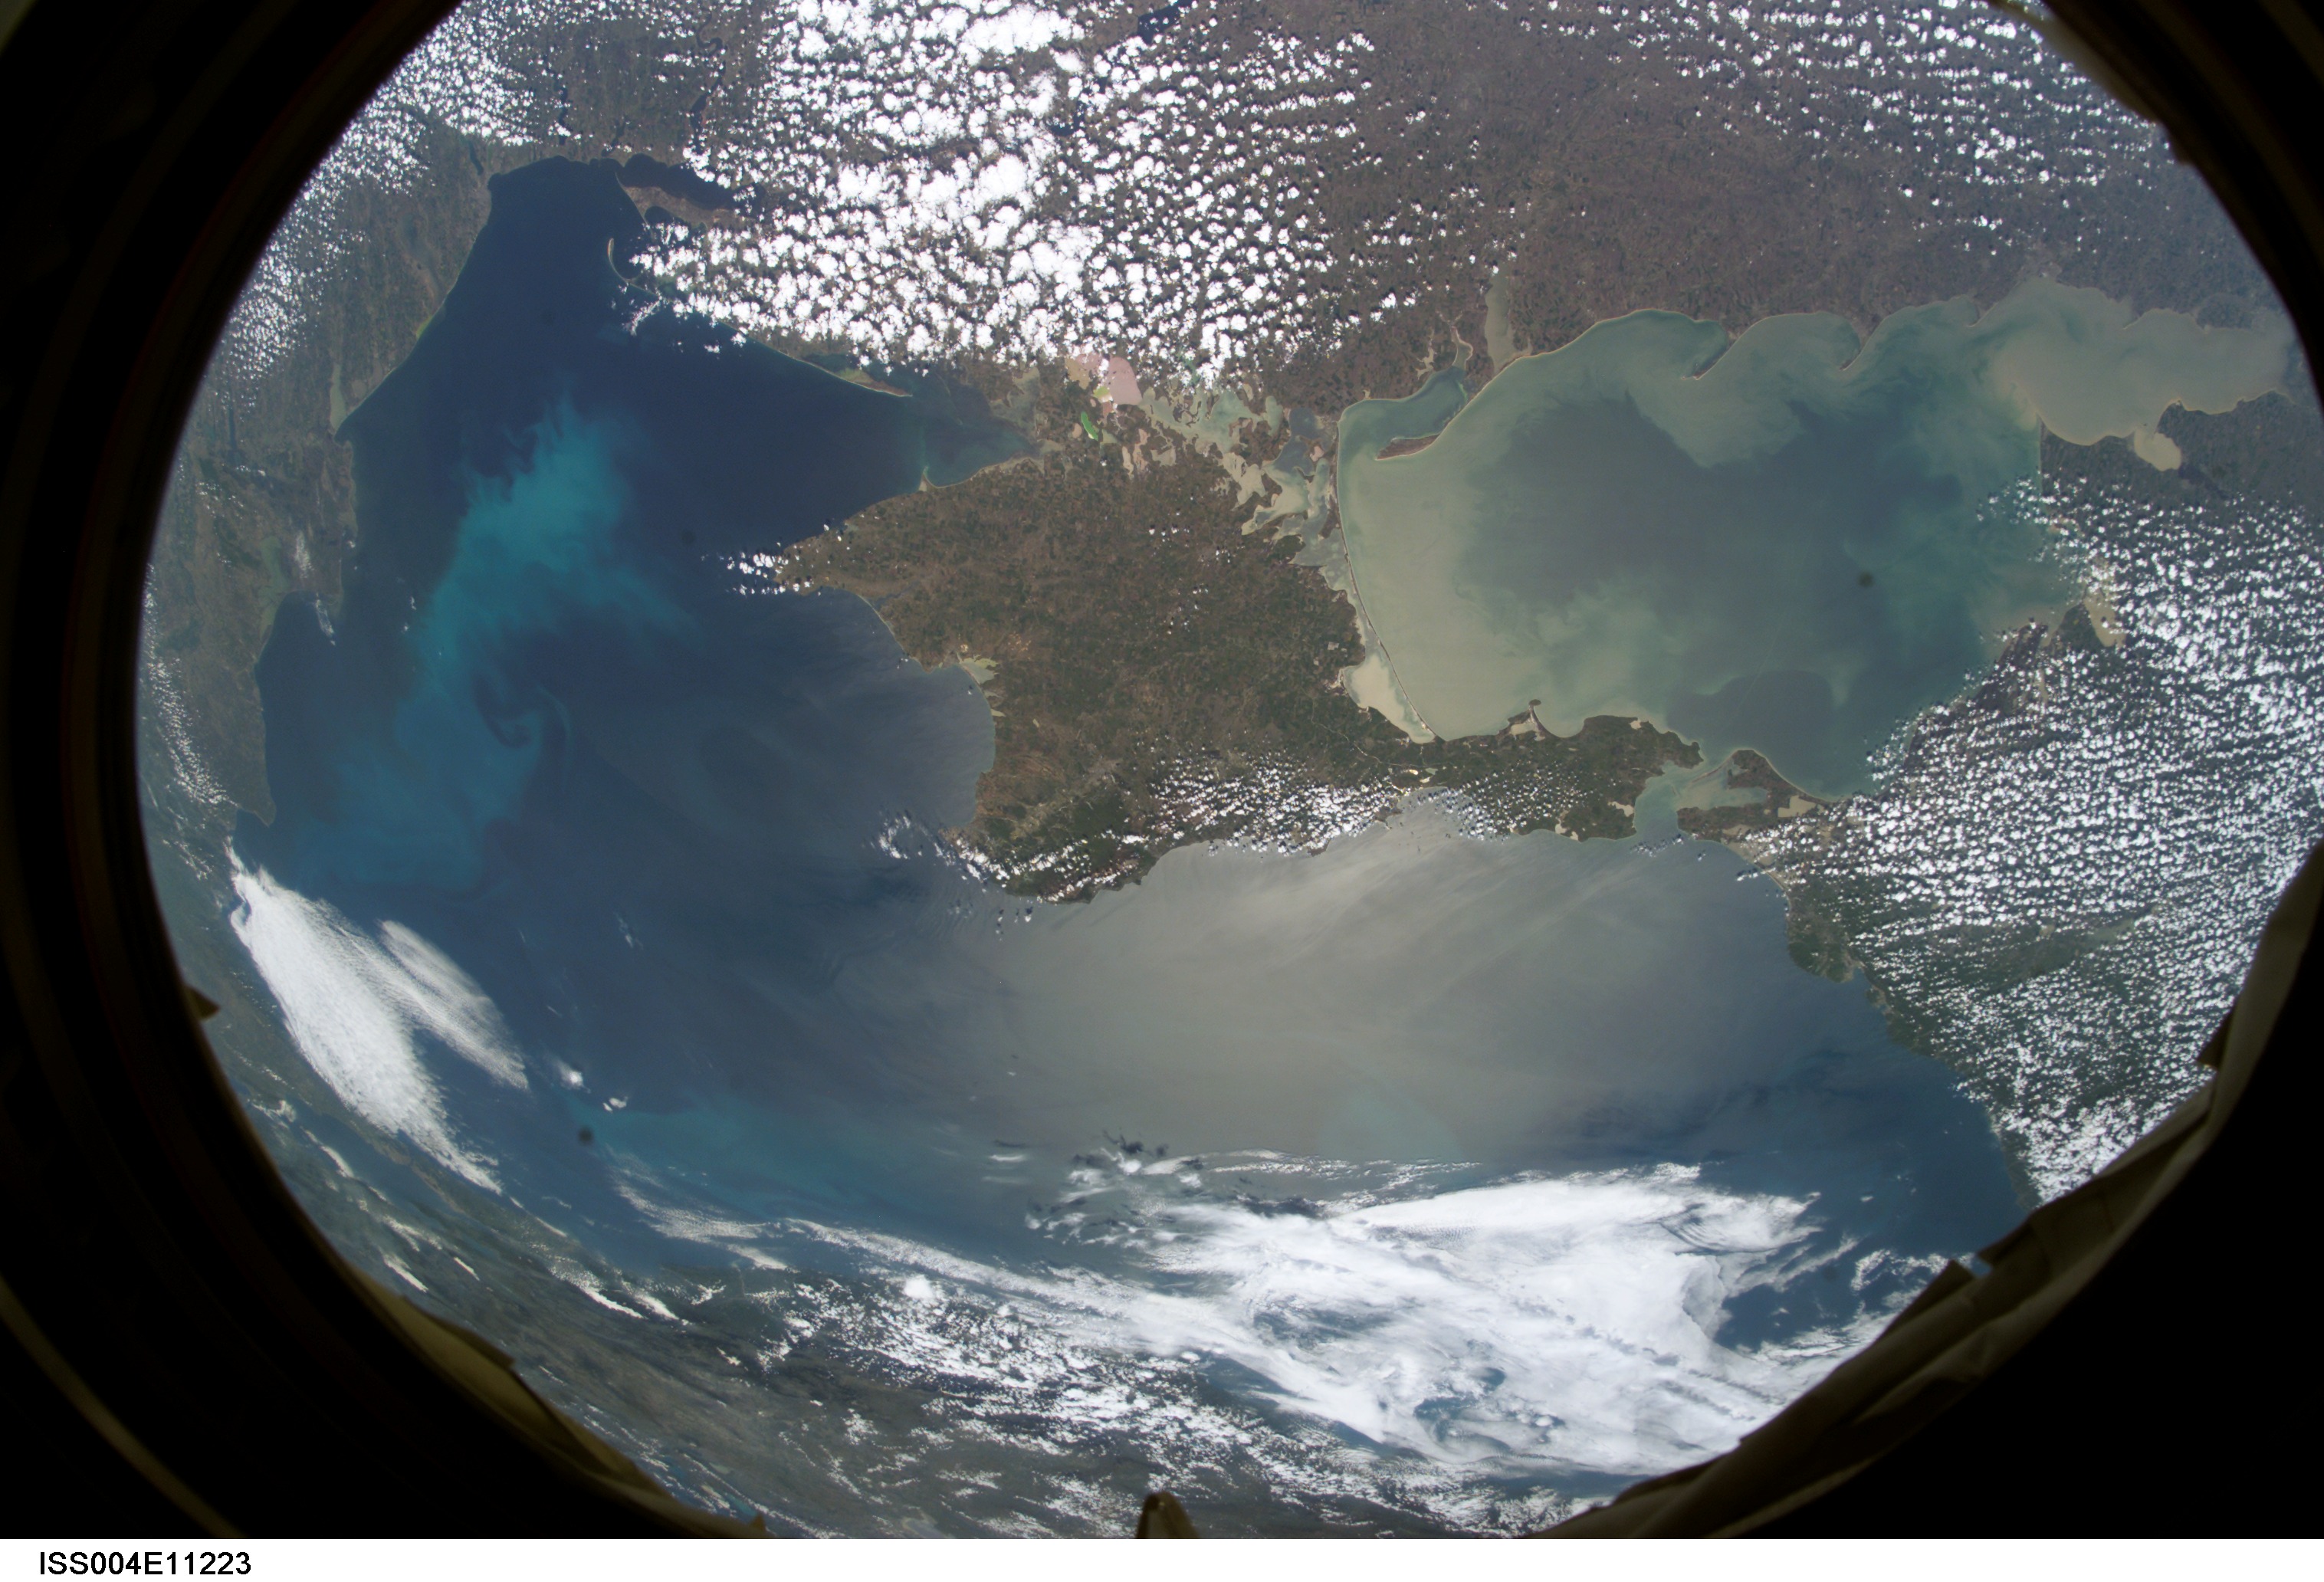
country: UKRAINE
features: BLACK SEA, SEA OF AZOV, CRIMEA
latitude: 44.5
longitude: 34.0
